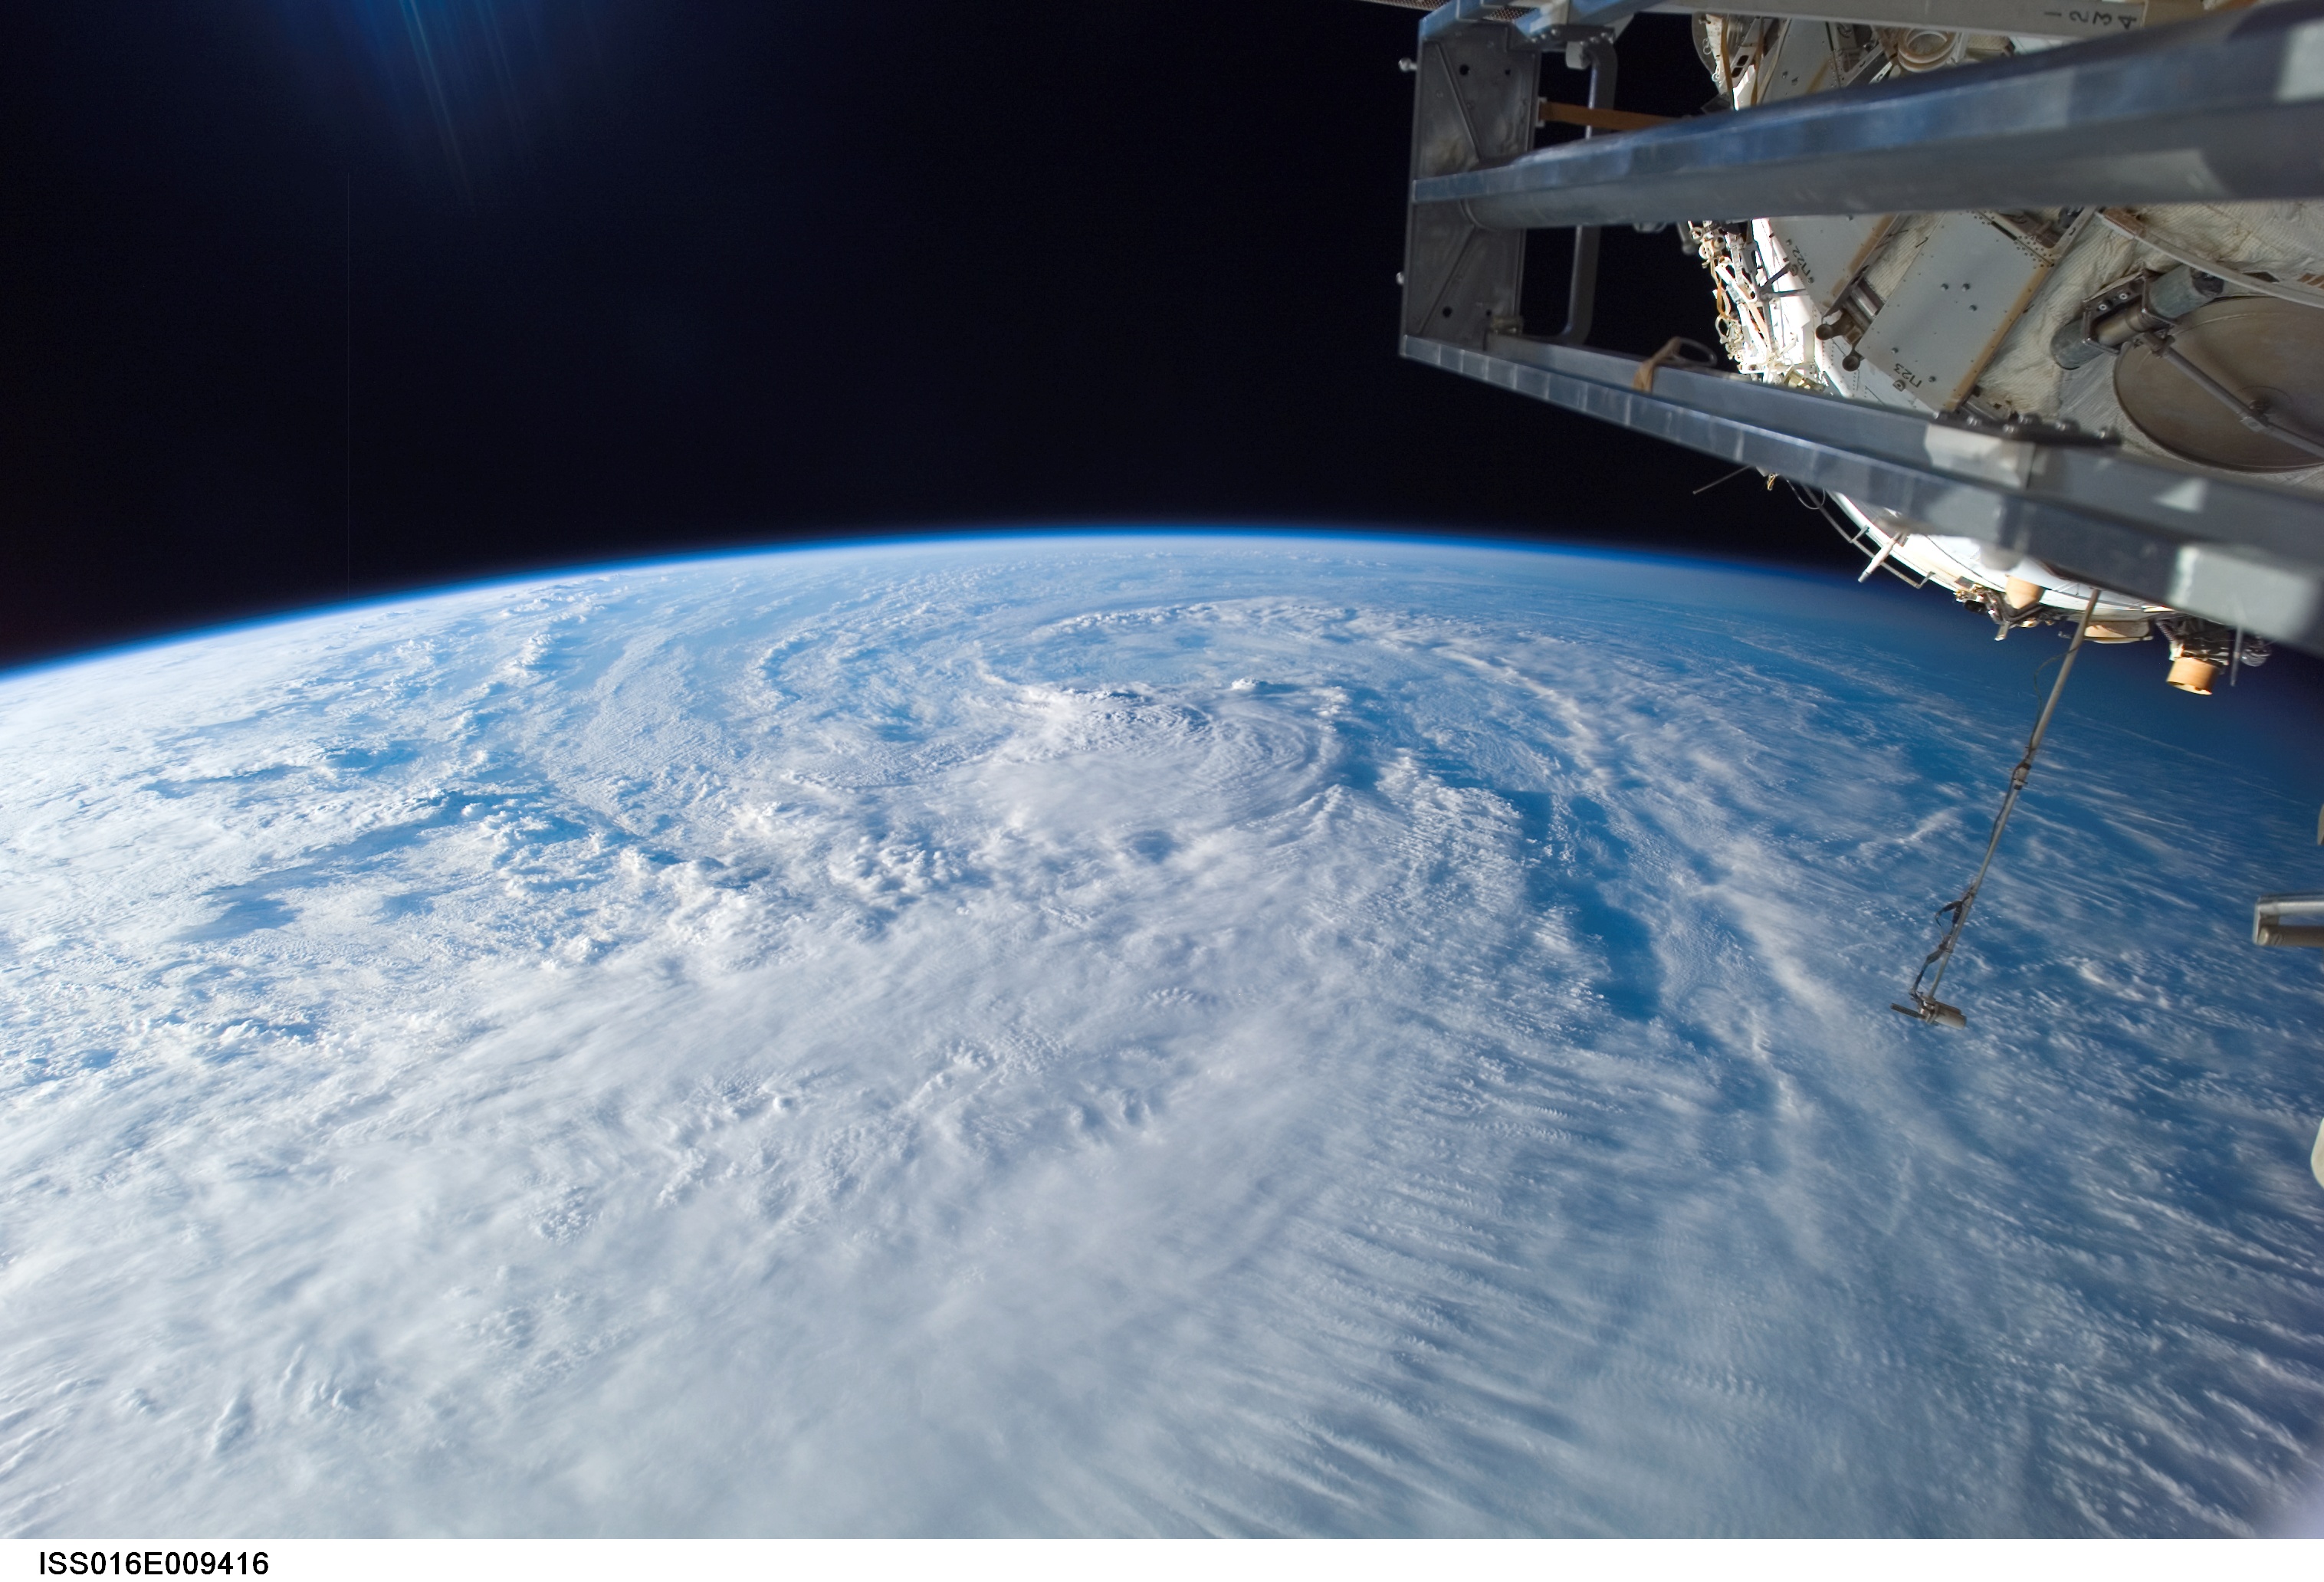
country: ATLANTIC OCEAN
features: PAN-REMAINS OF HURRICANE NOEL
